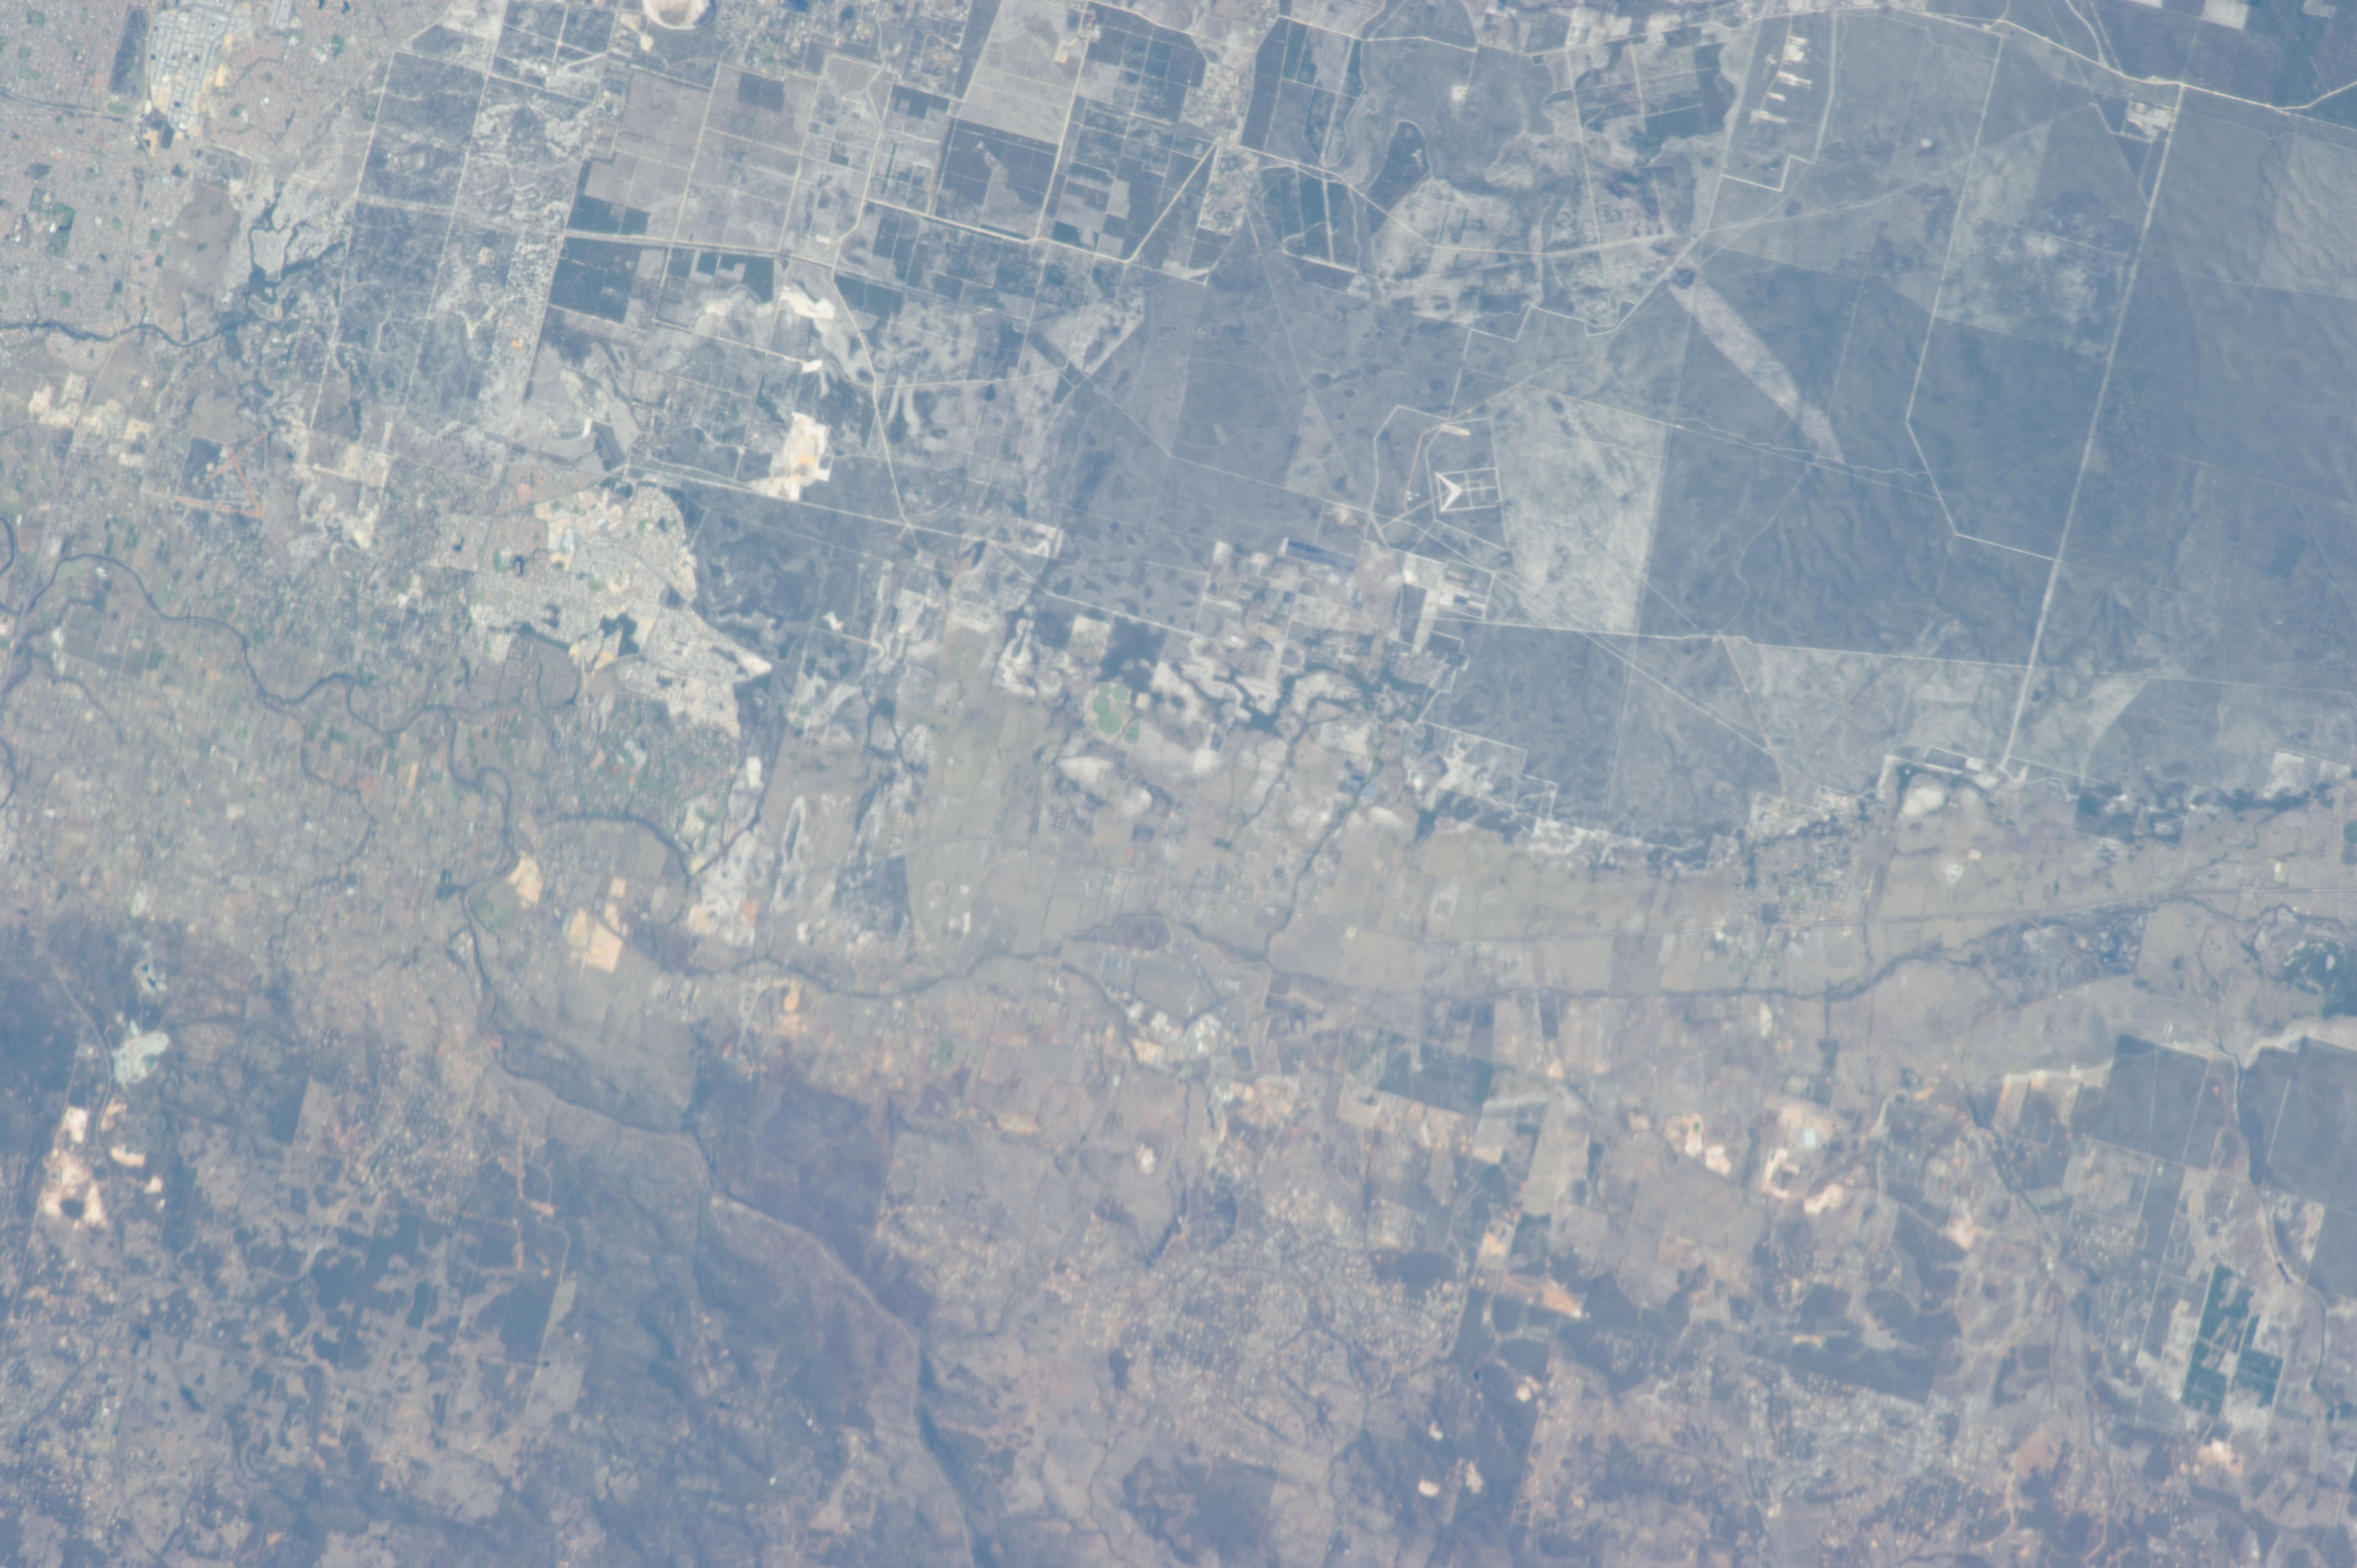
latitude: -31.9
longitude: 116.1
